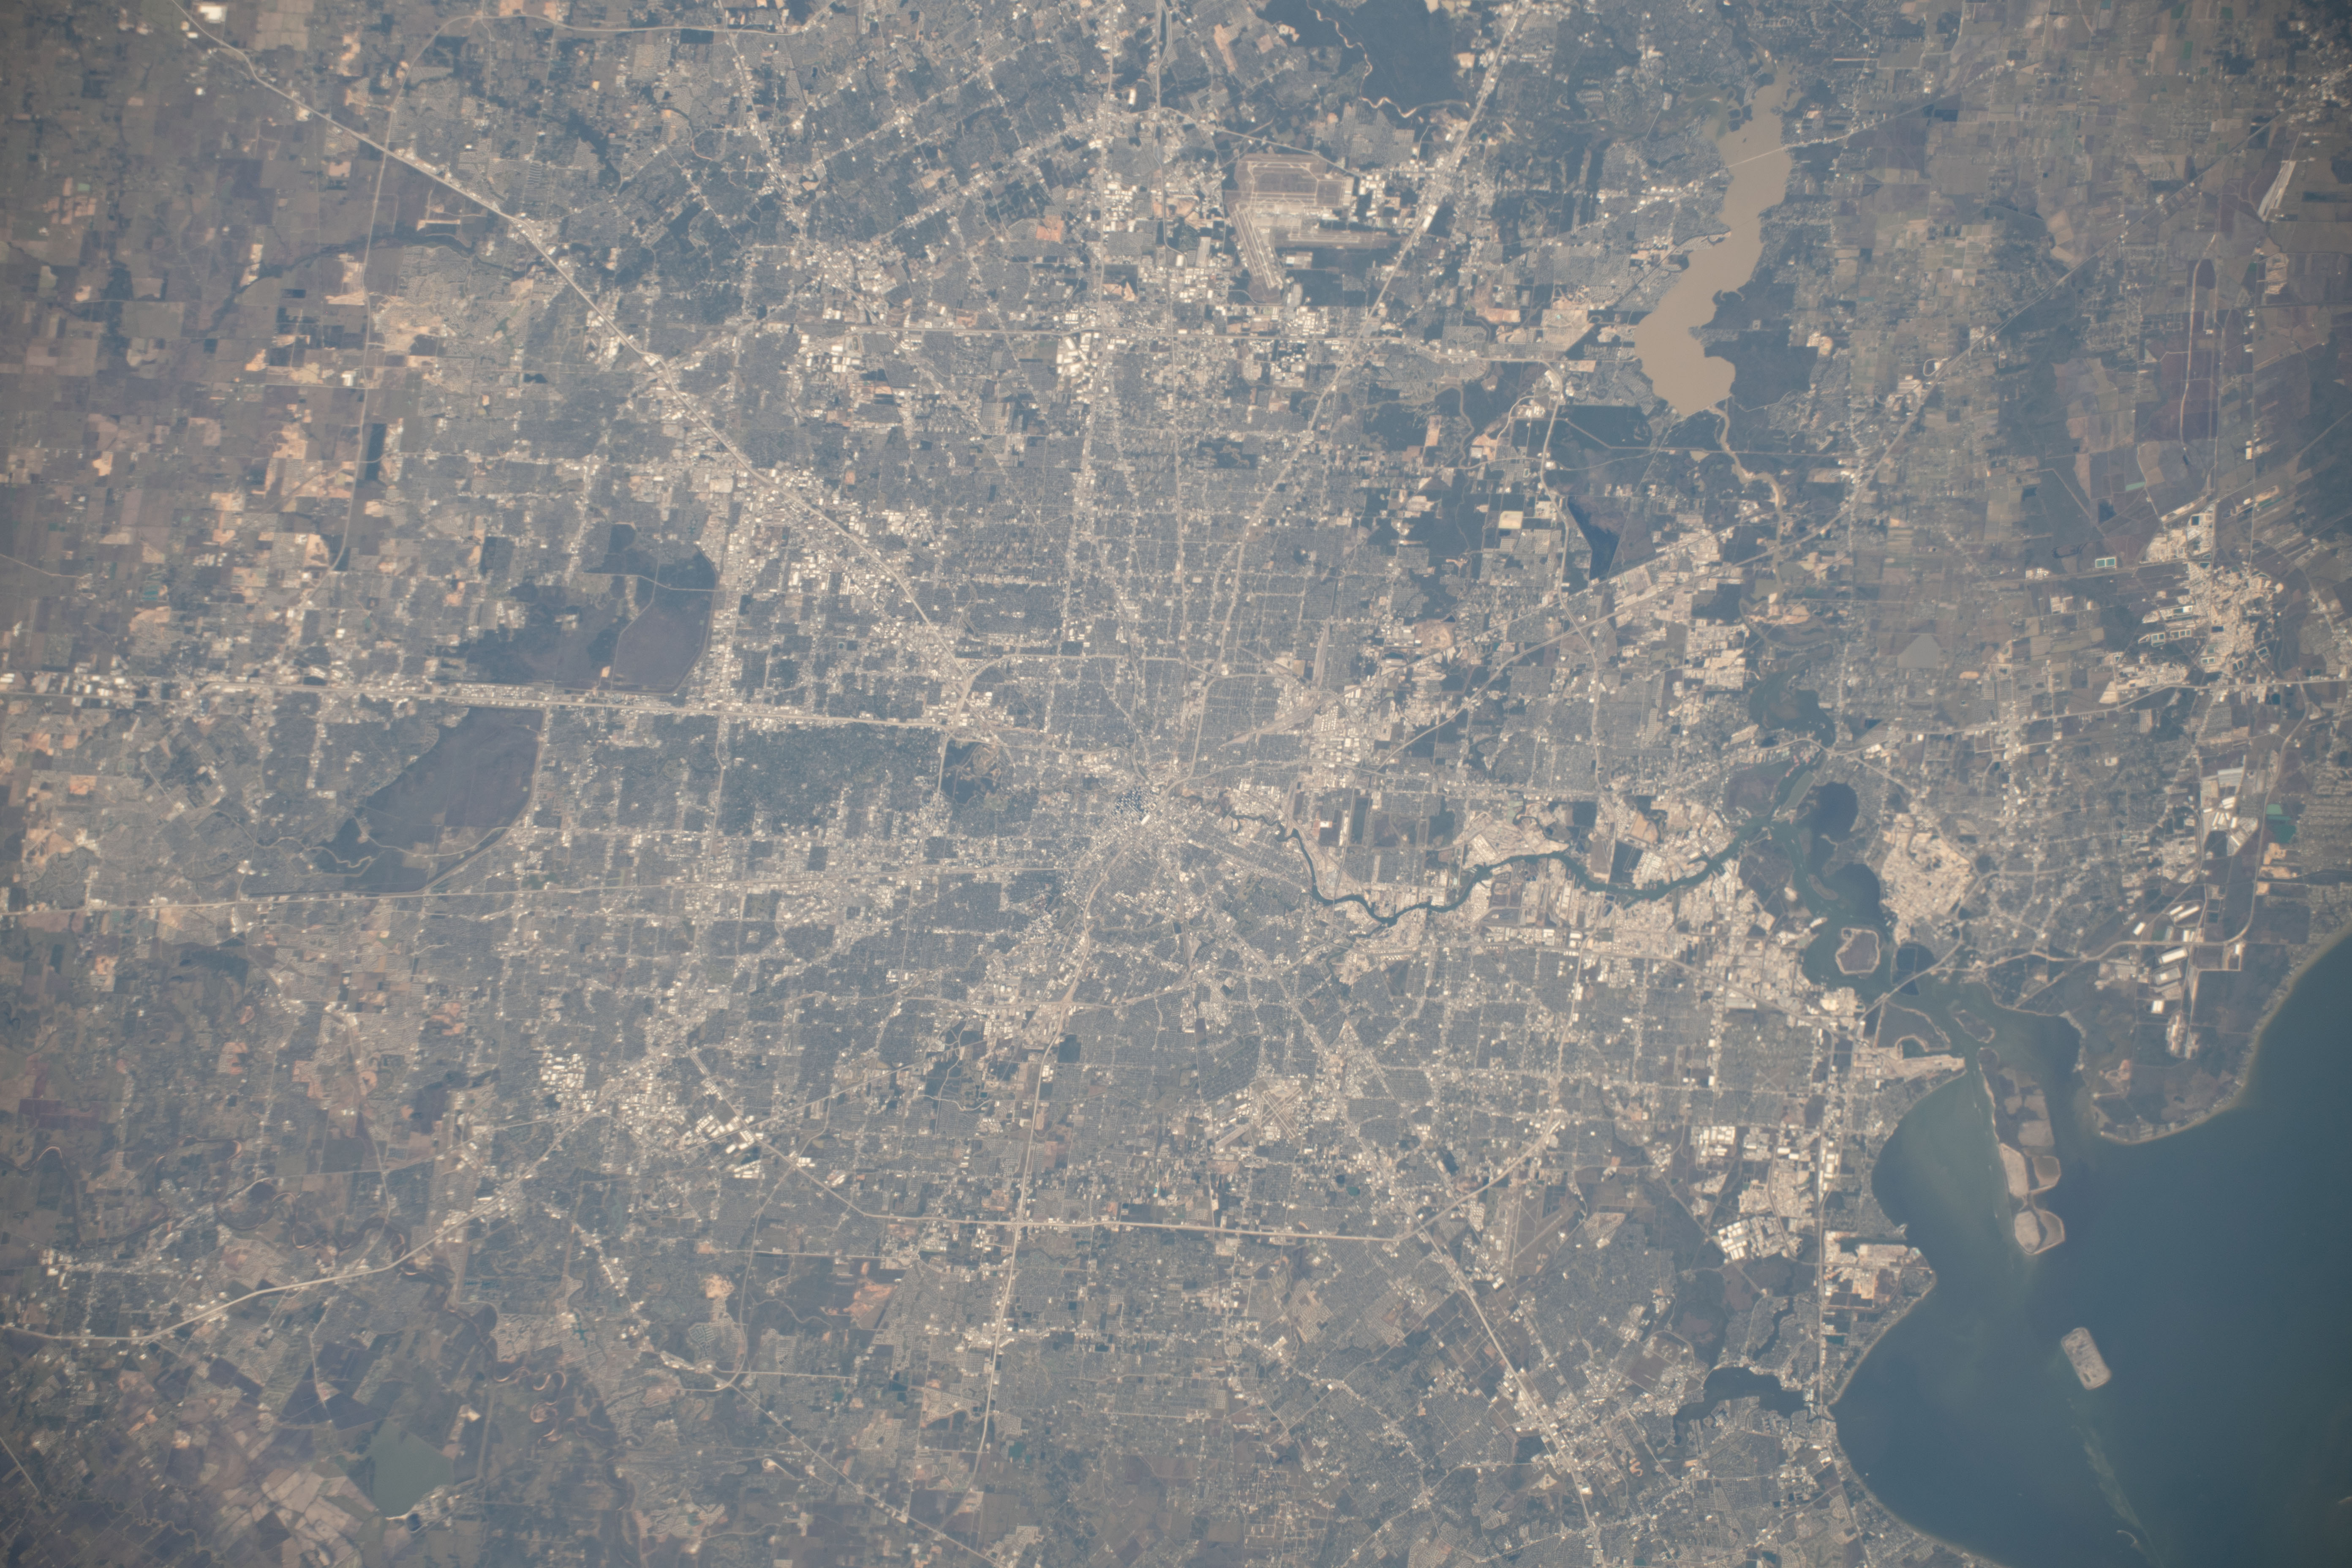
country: USA-TEXAS
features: GALVESTON BAY, HOUSTON
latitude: 29.8
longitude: -95.4
